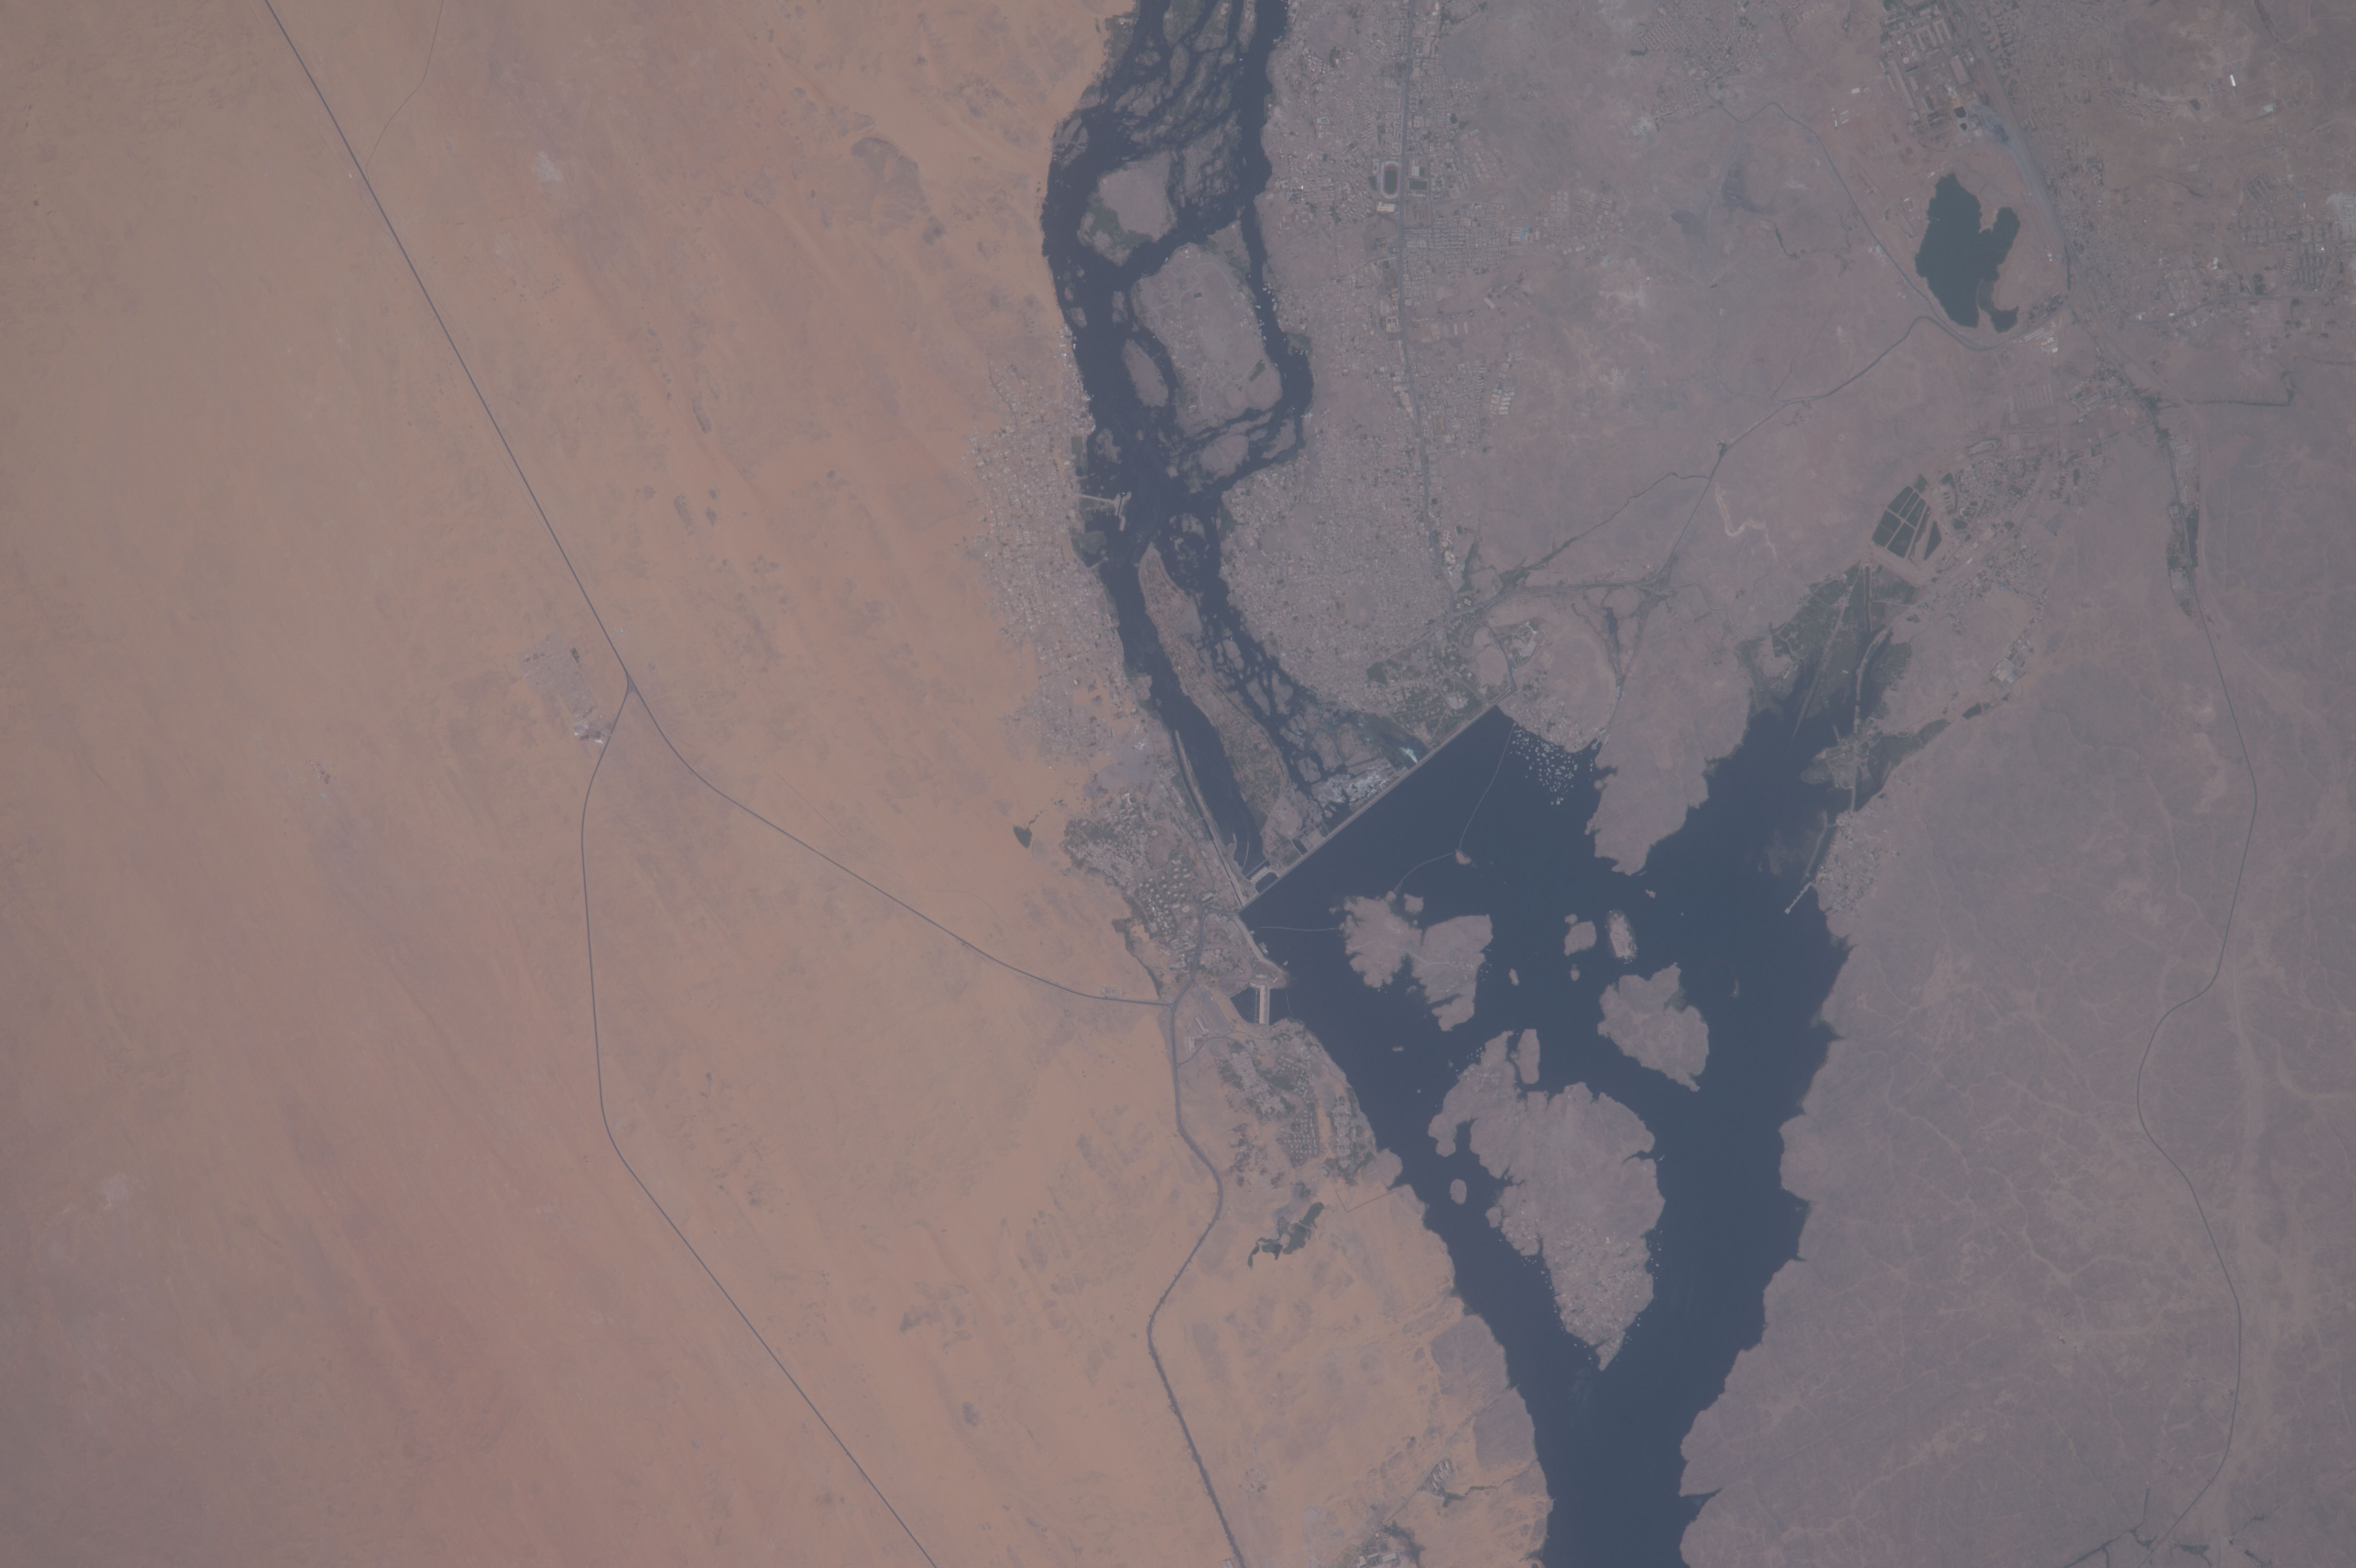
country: EGYPT
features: NILE RIVER, LAKE NASSER, ASWAN DAM, ASWAN-ABU SIMBEL ROAD, EASTERN DESERT, PHILAE, BIGEH, LUXOR-ASWAN, ASWAN, NAGAA SUHAYL GHARB, NAGAA AL KARUR, NAGAA JABAL SHISHAH, NEW VALLEY
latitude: 24.0
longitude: 32.9
